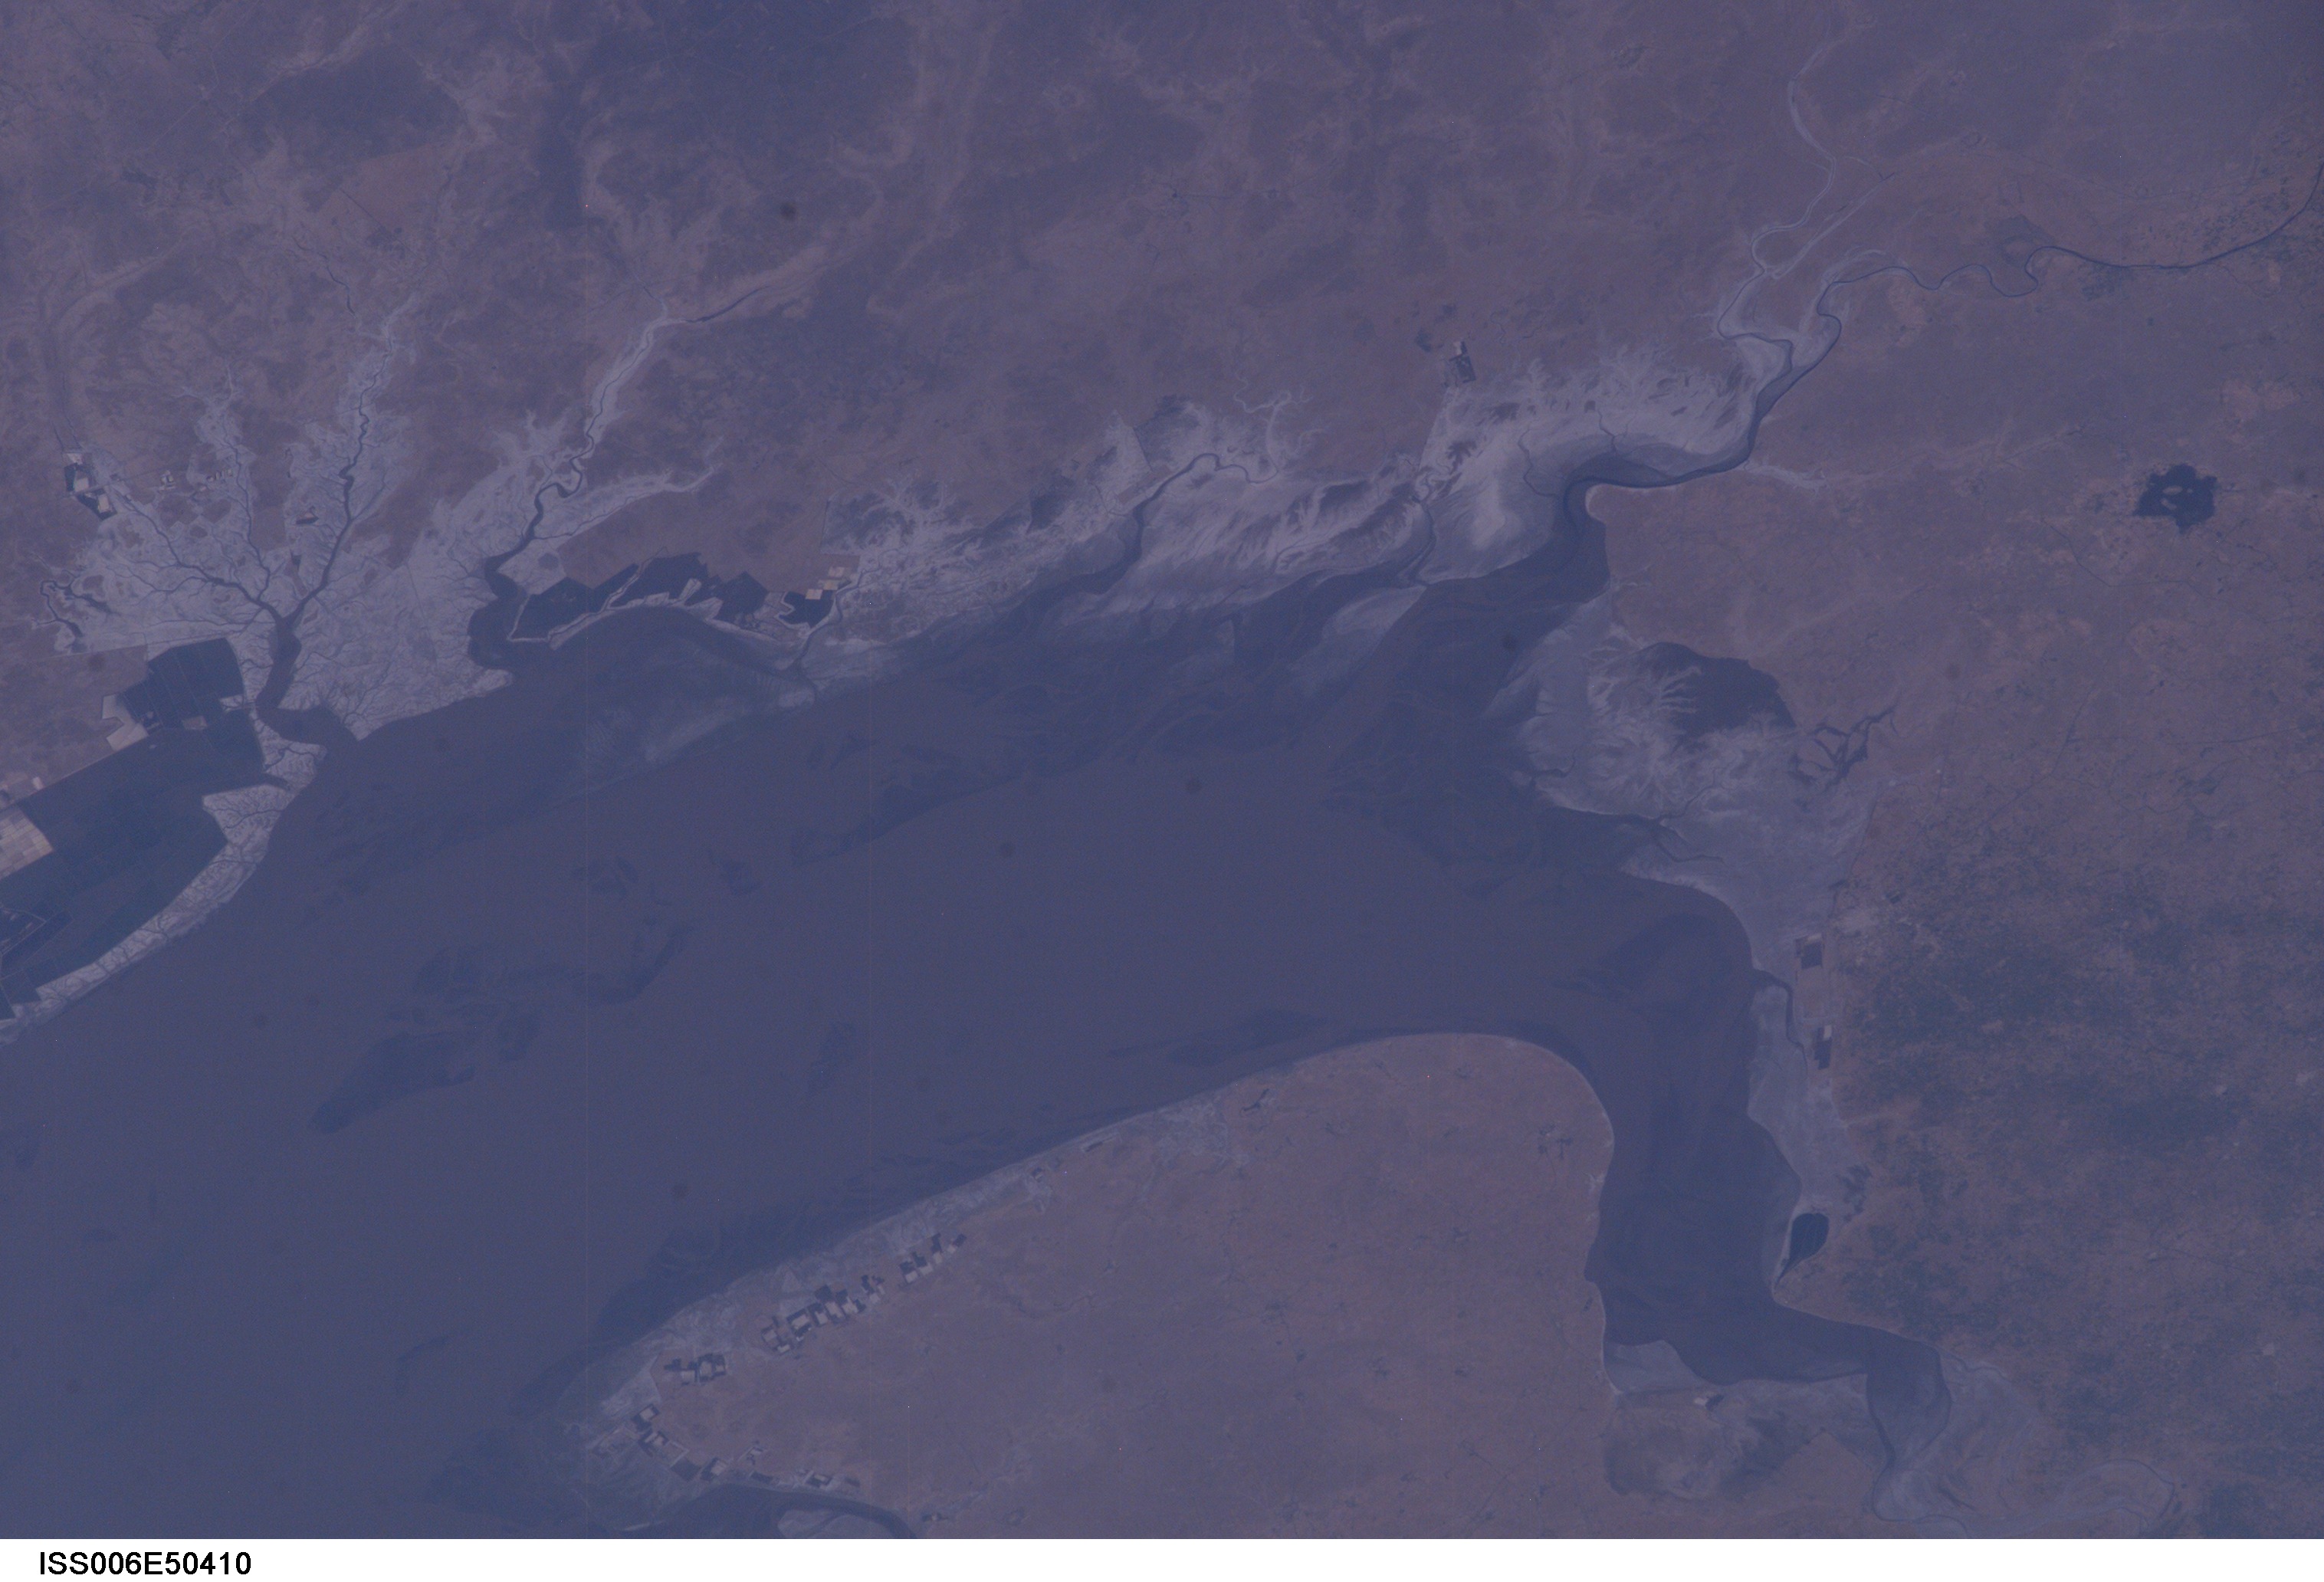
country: INDIA
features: GULF OF KHAMBHAT
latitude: 22.0
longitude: 72.5
